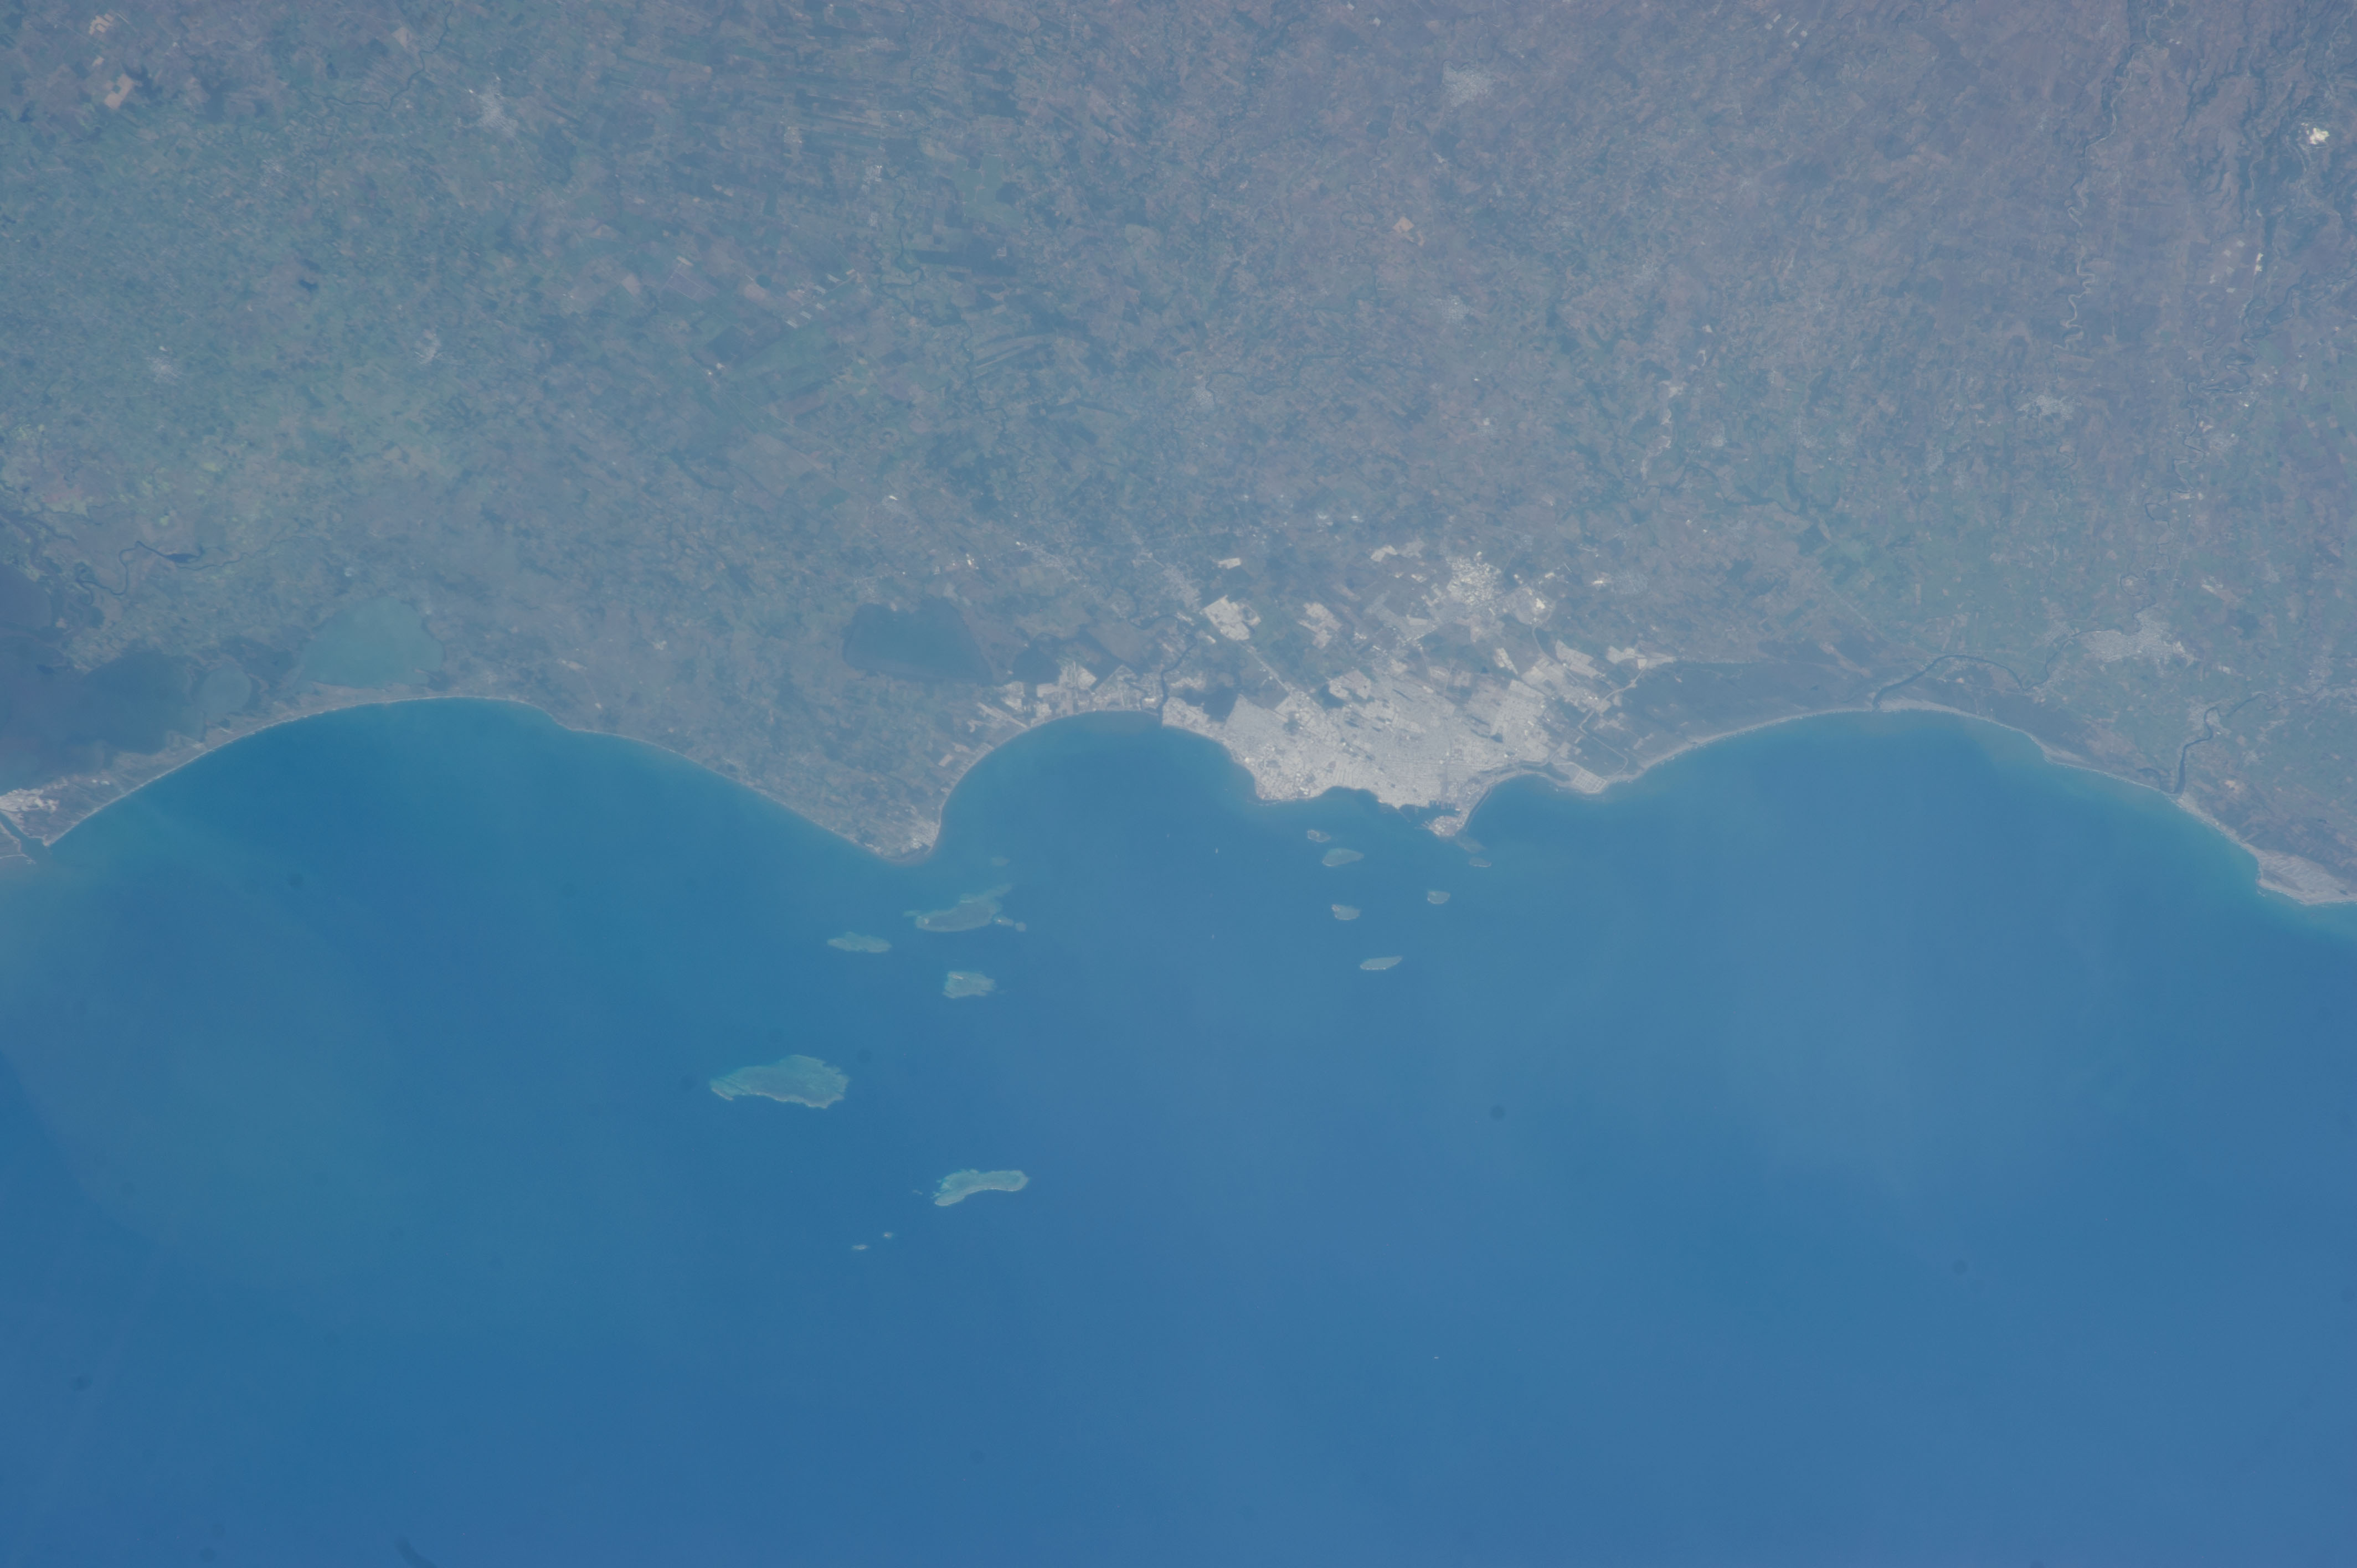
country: MEXICO
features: GULF OF MEXICO, REEFS, COAST, VERA CRUZ, L. MANDINGO GRANDE, LAGOONS, AGR.
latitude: 19.1
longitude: -96.0
